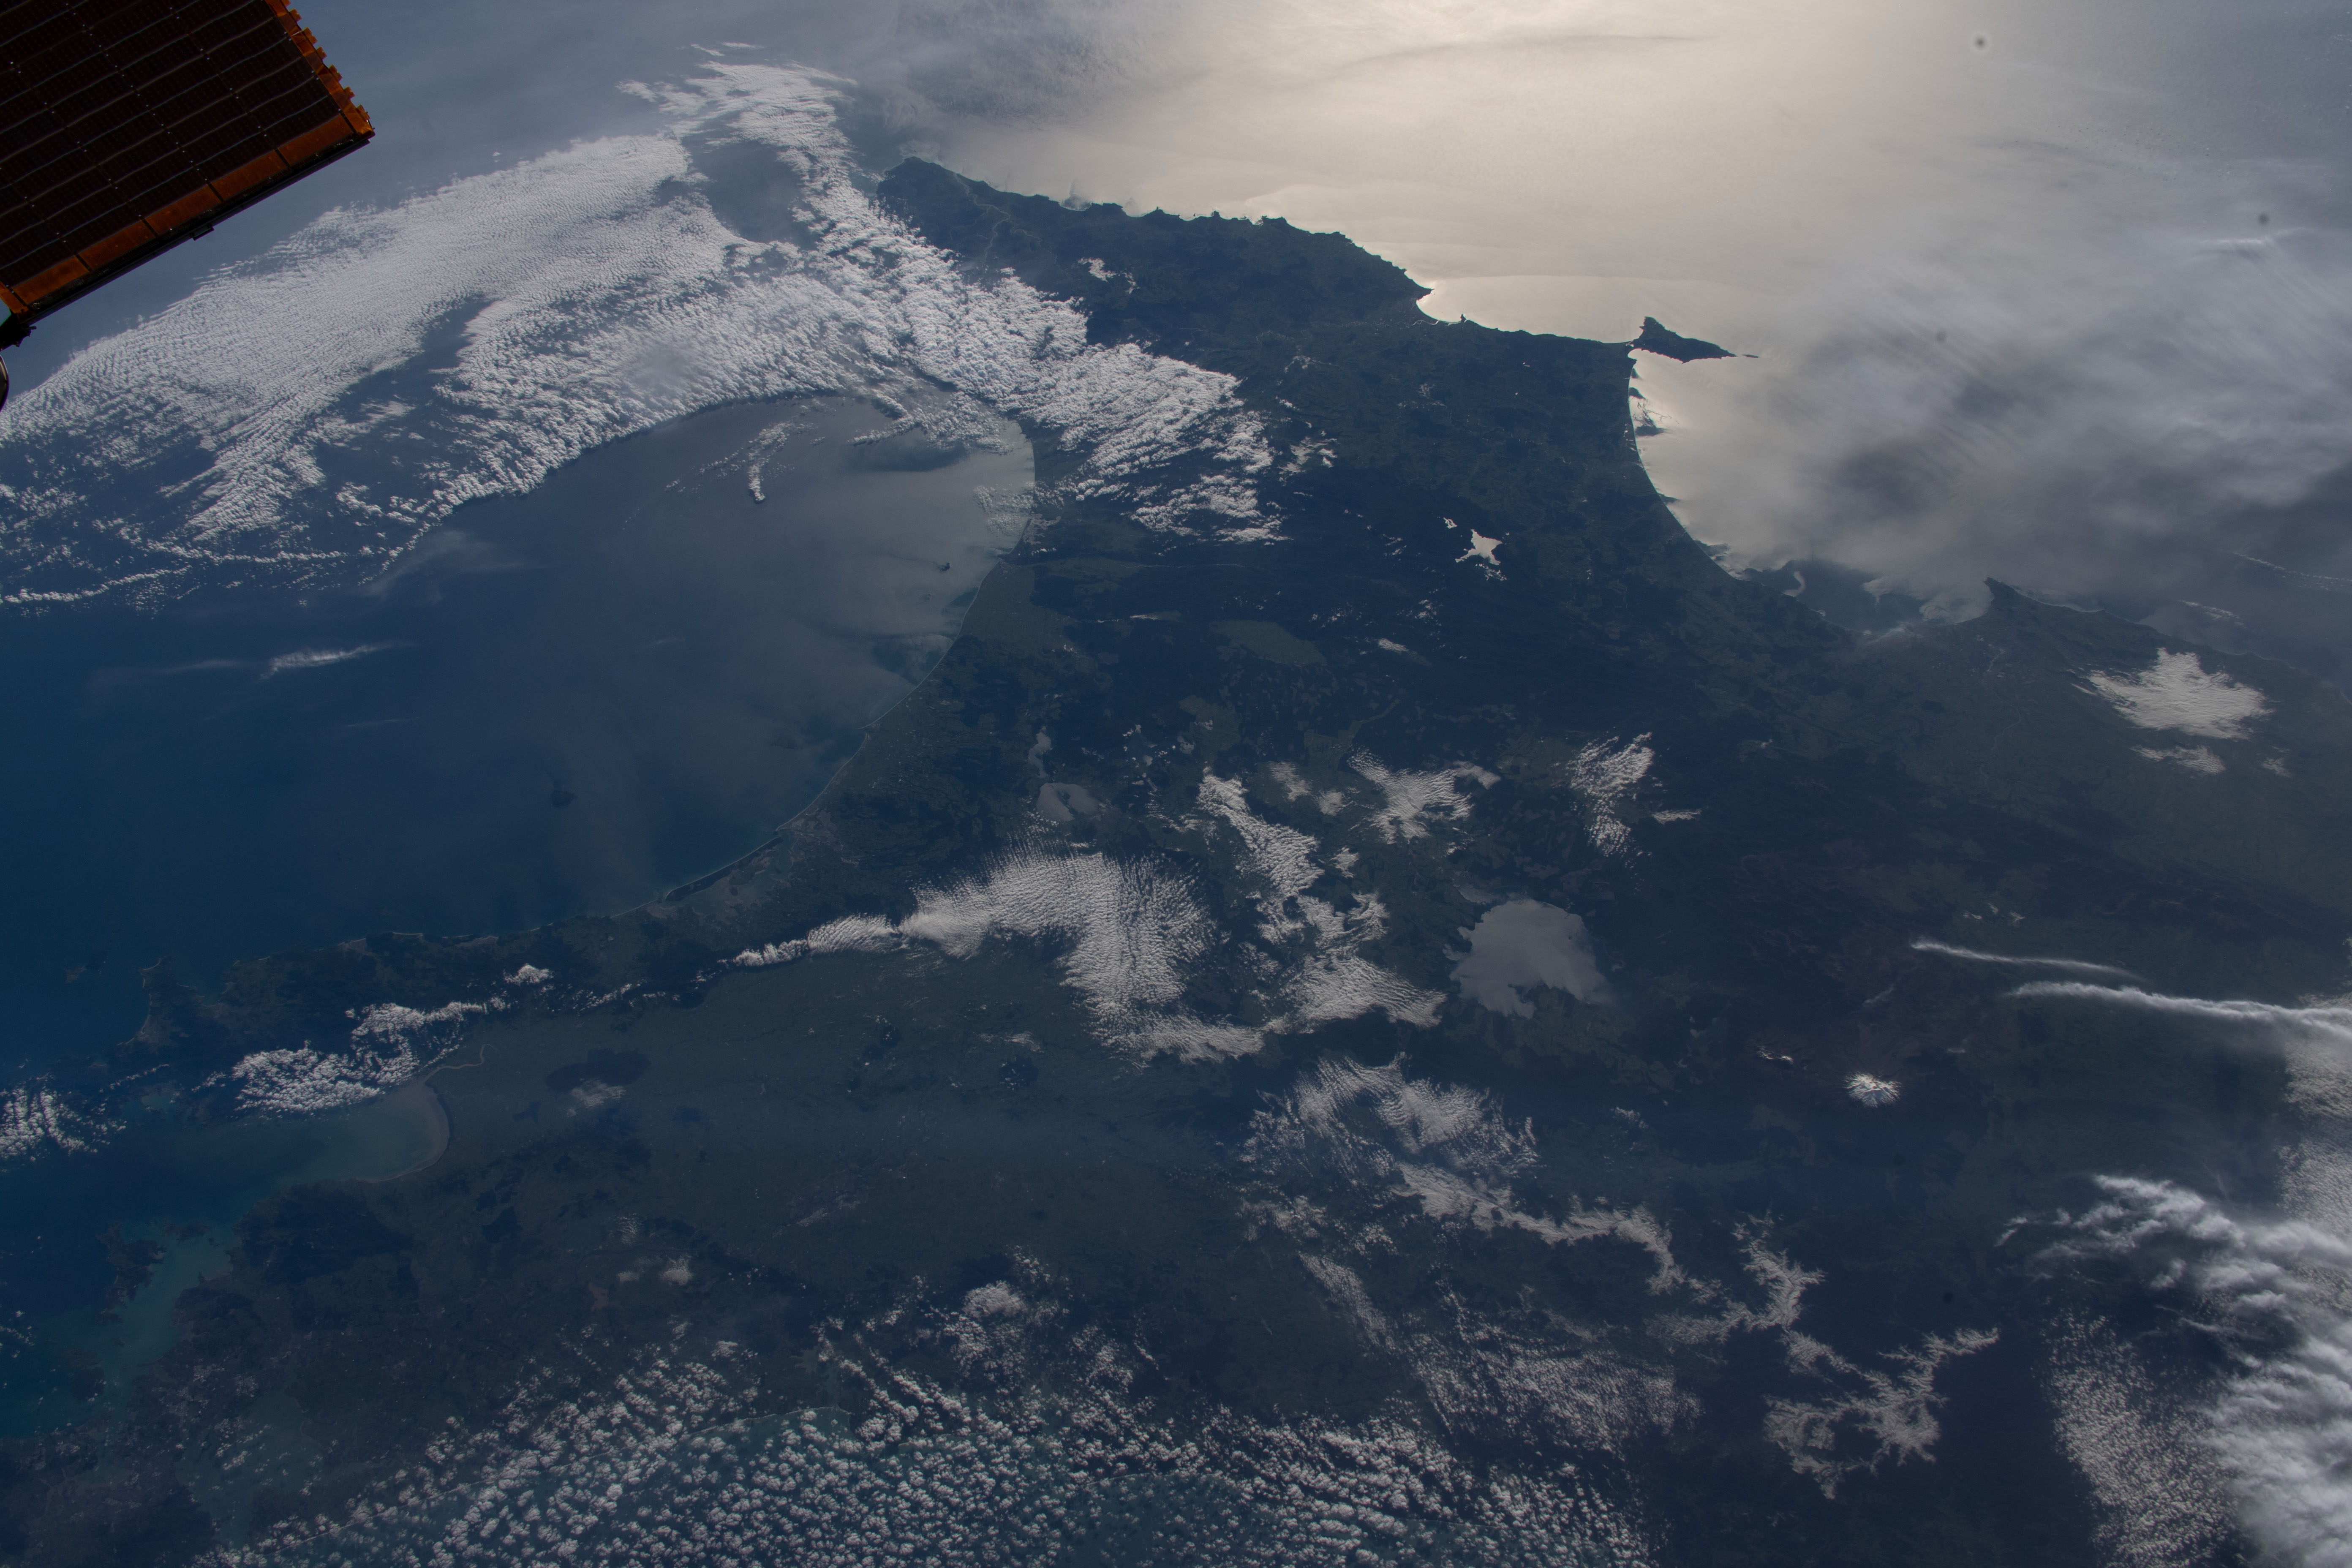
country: NEW ZEALAND-NI
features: NORTH ISLAND
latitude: -38.5
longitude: 177.0
